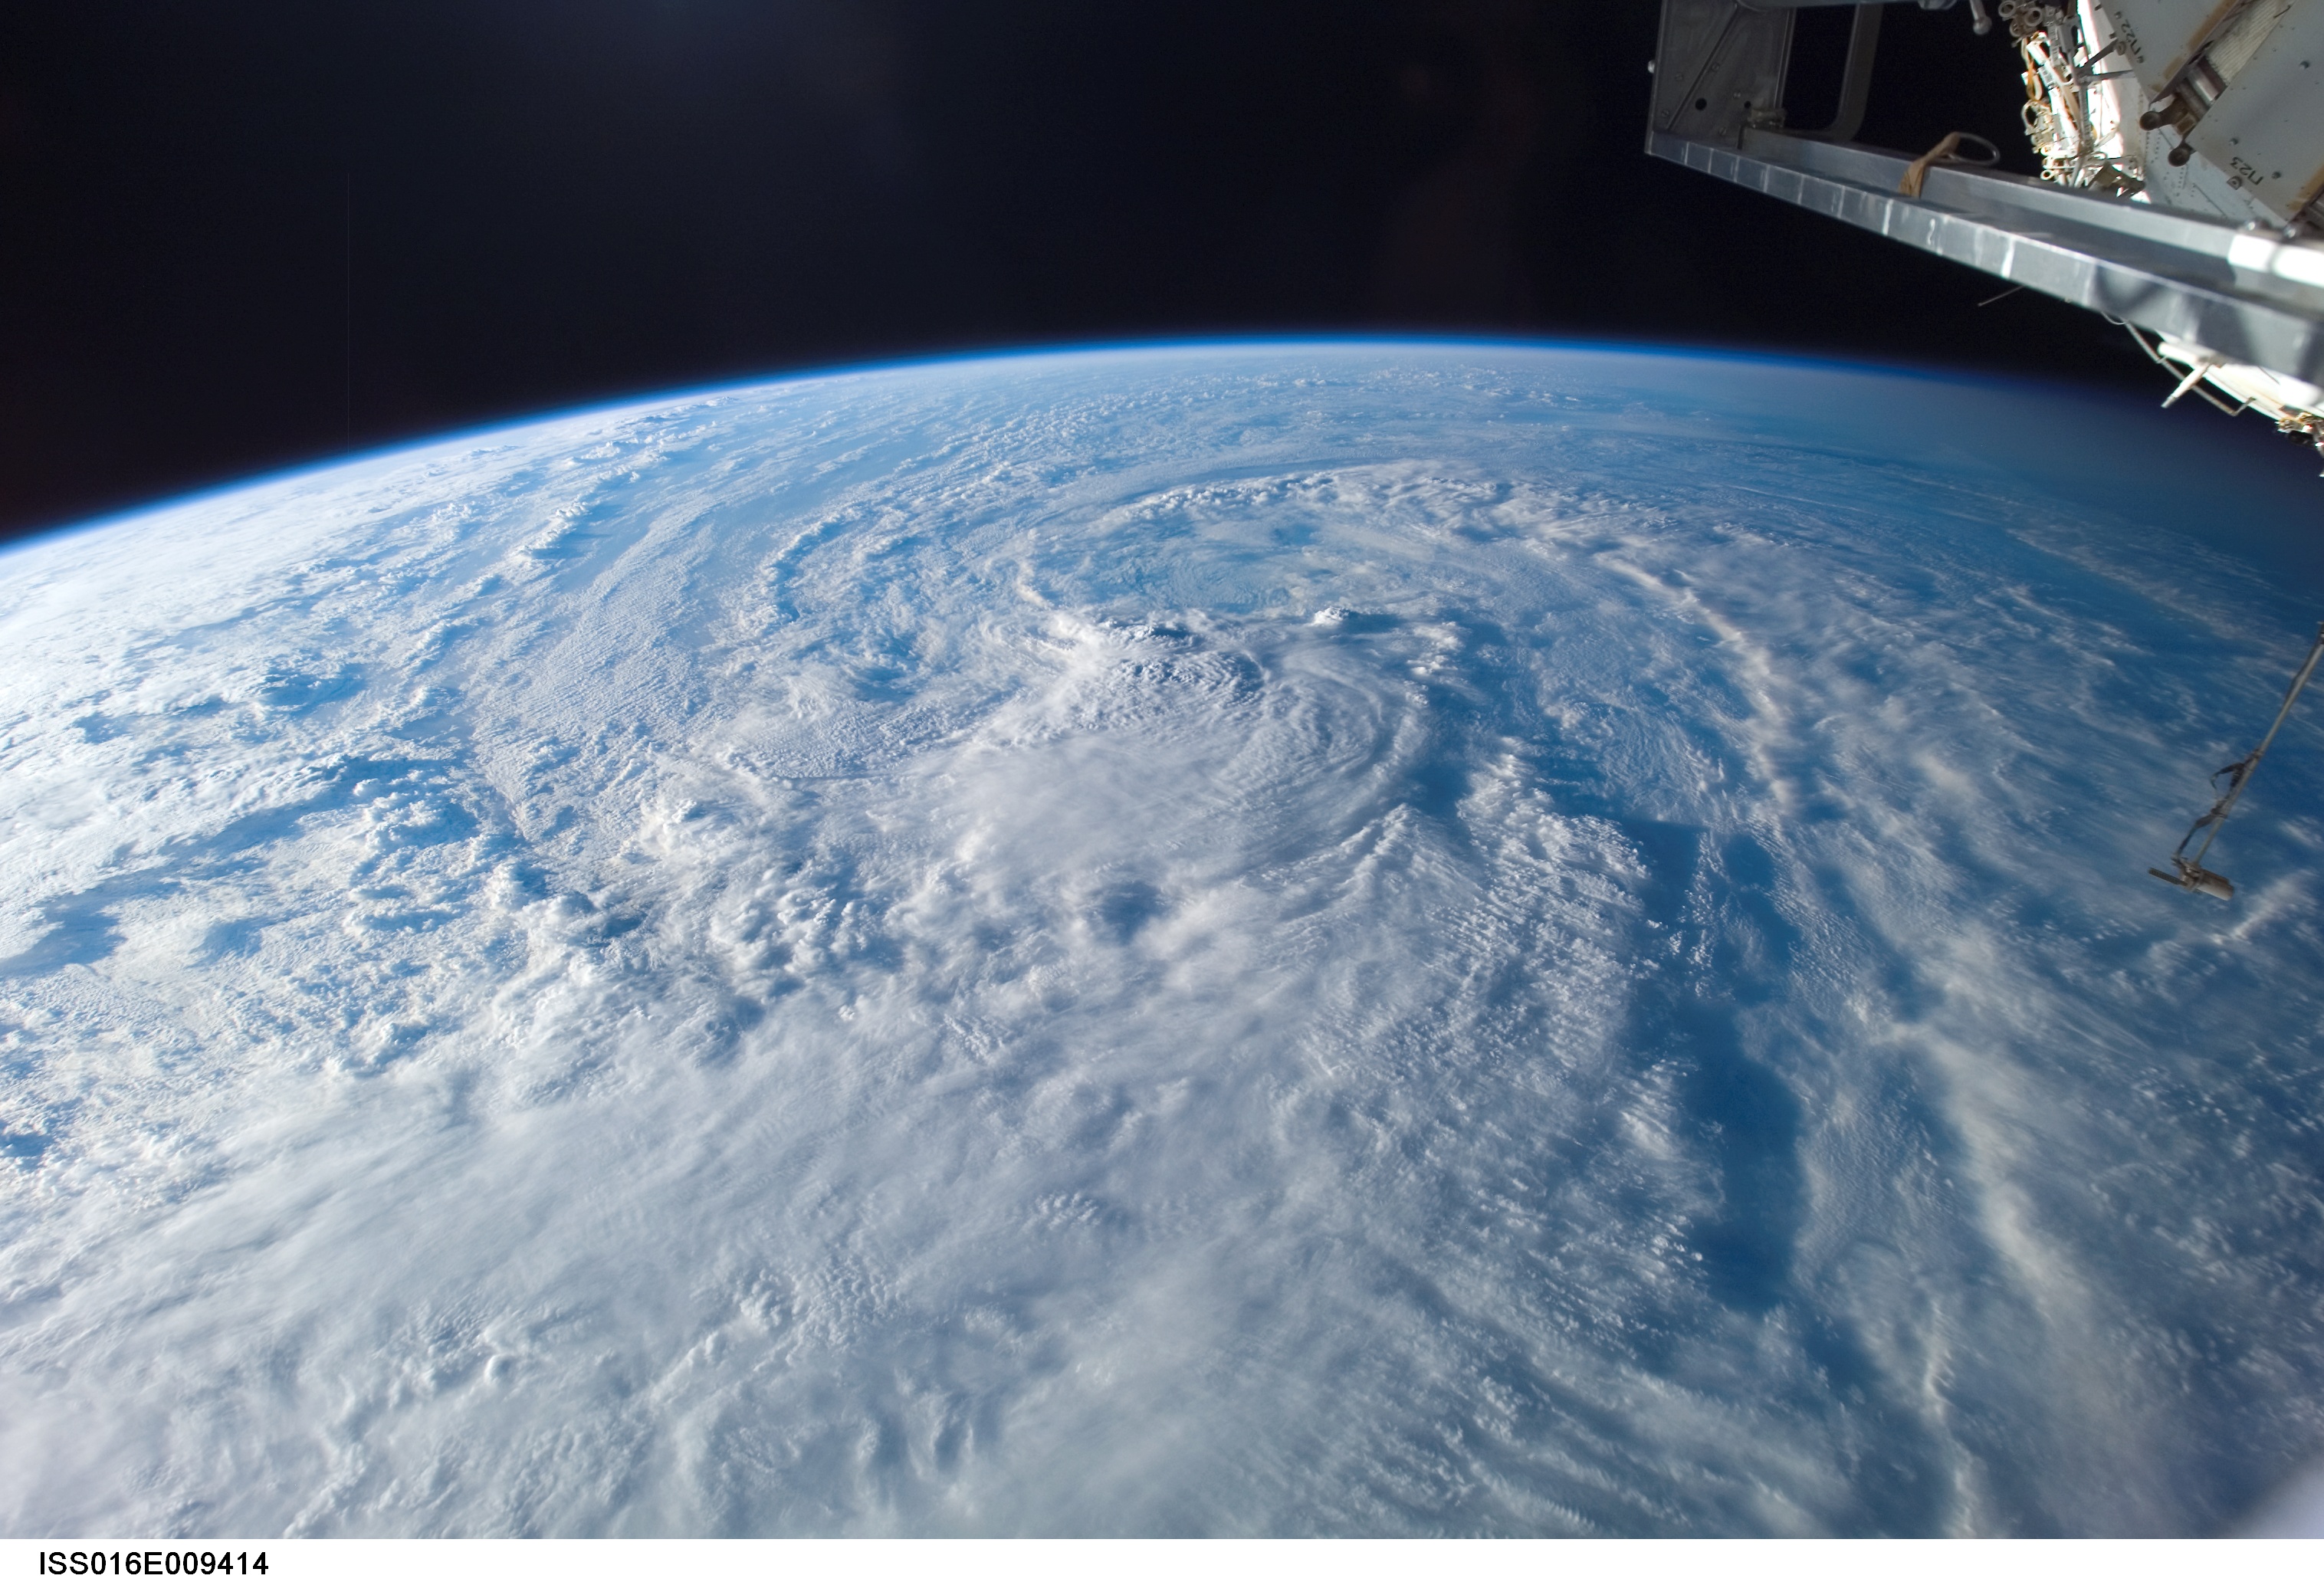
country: ATLANTIC OCEAN
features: PAN-REMAINS OF HURRICANE NOEL
